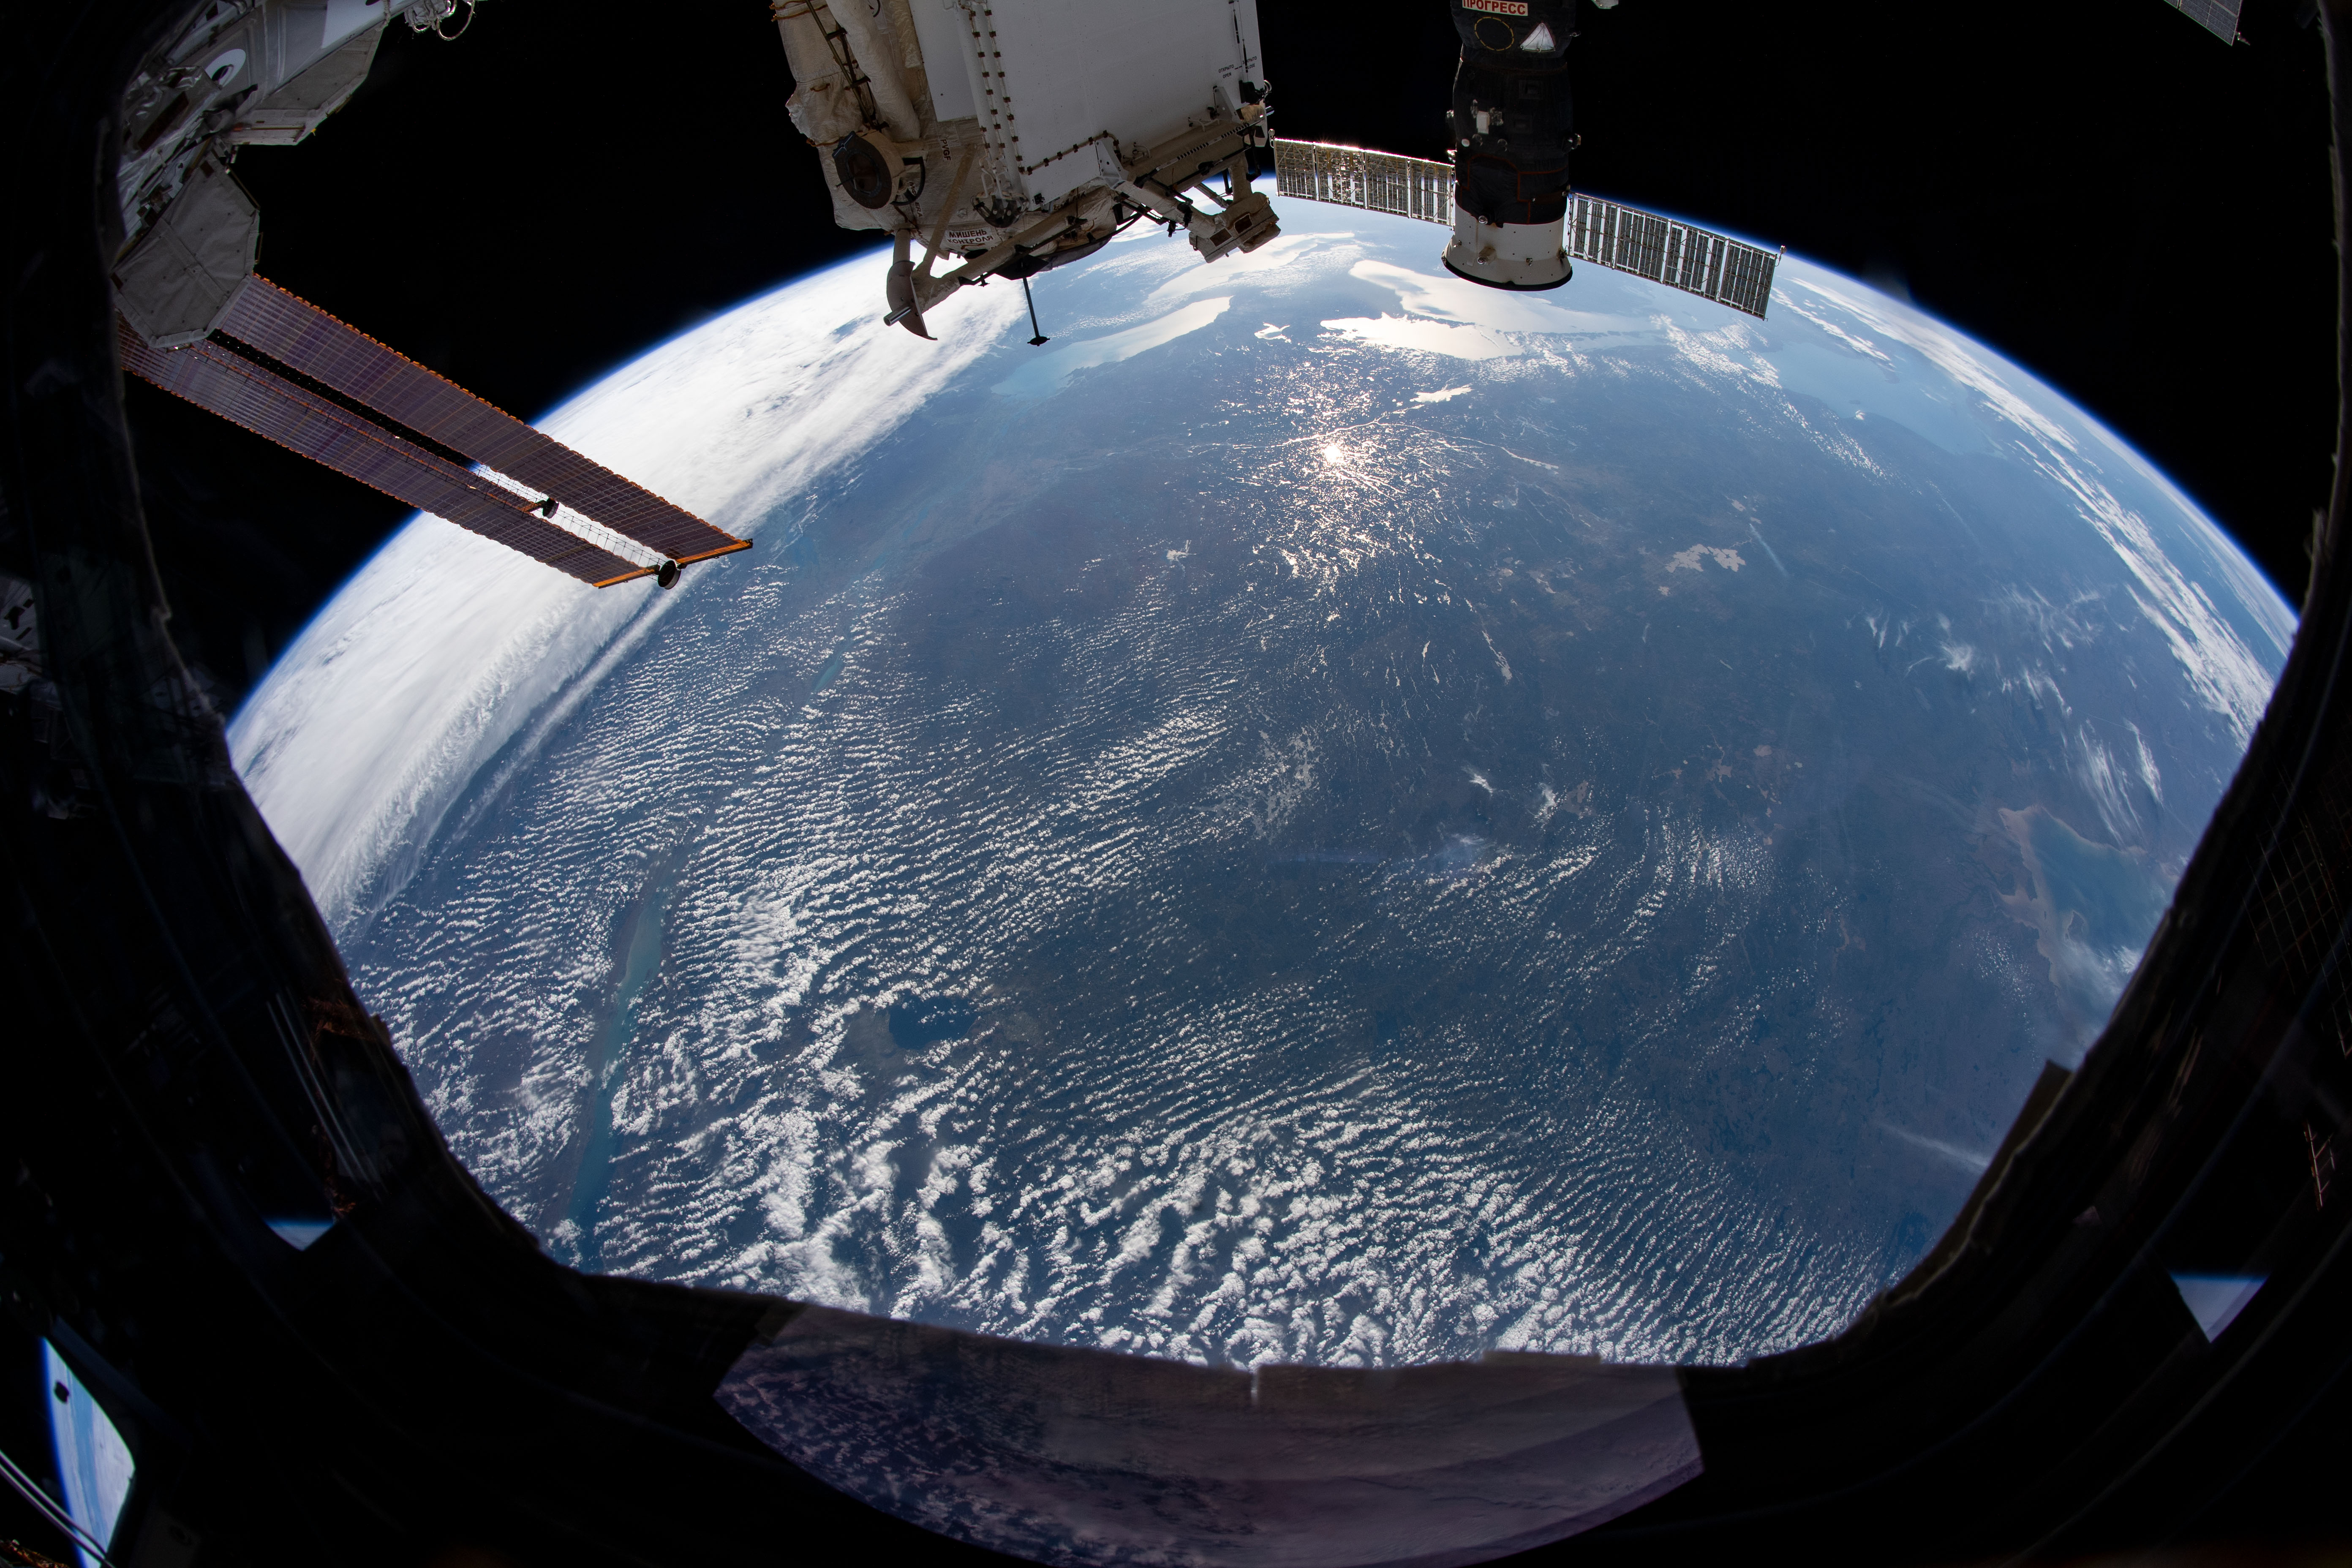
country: CANADA-Q
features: EARTH LIMB
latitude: 49.5
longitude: -77.5
